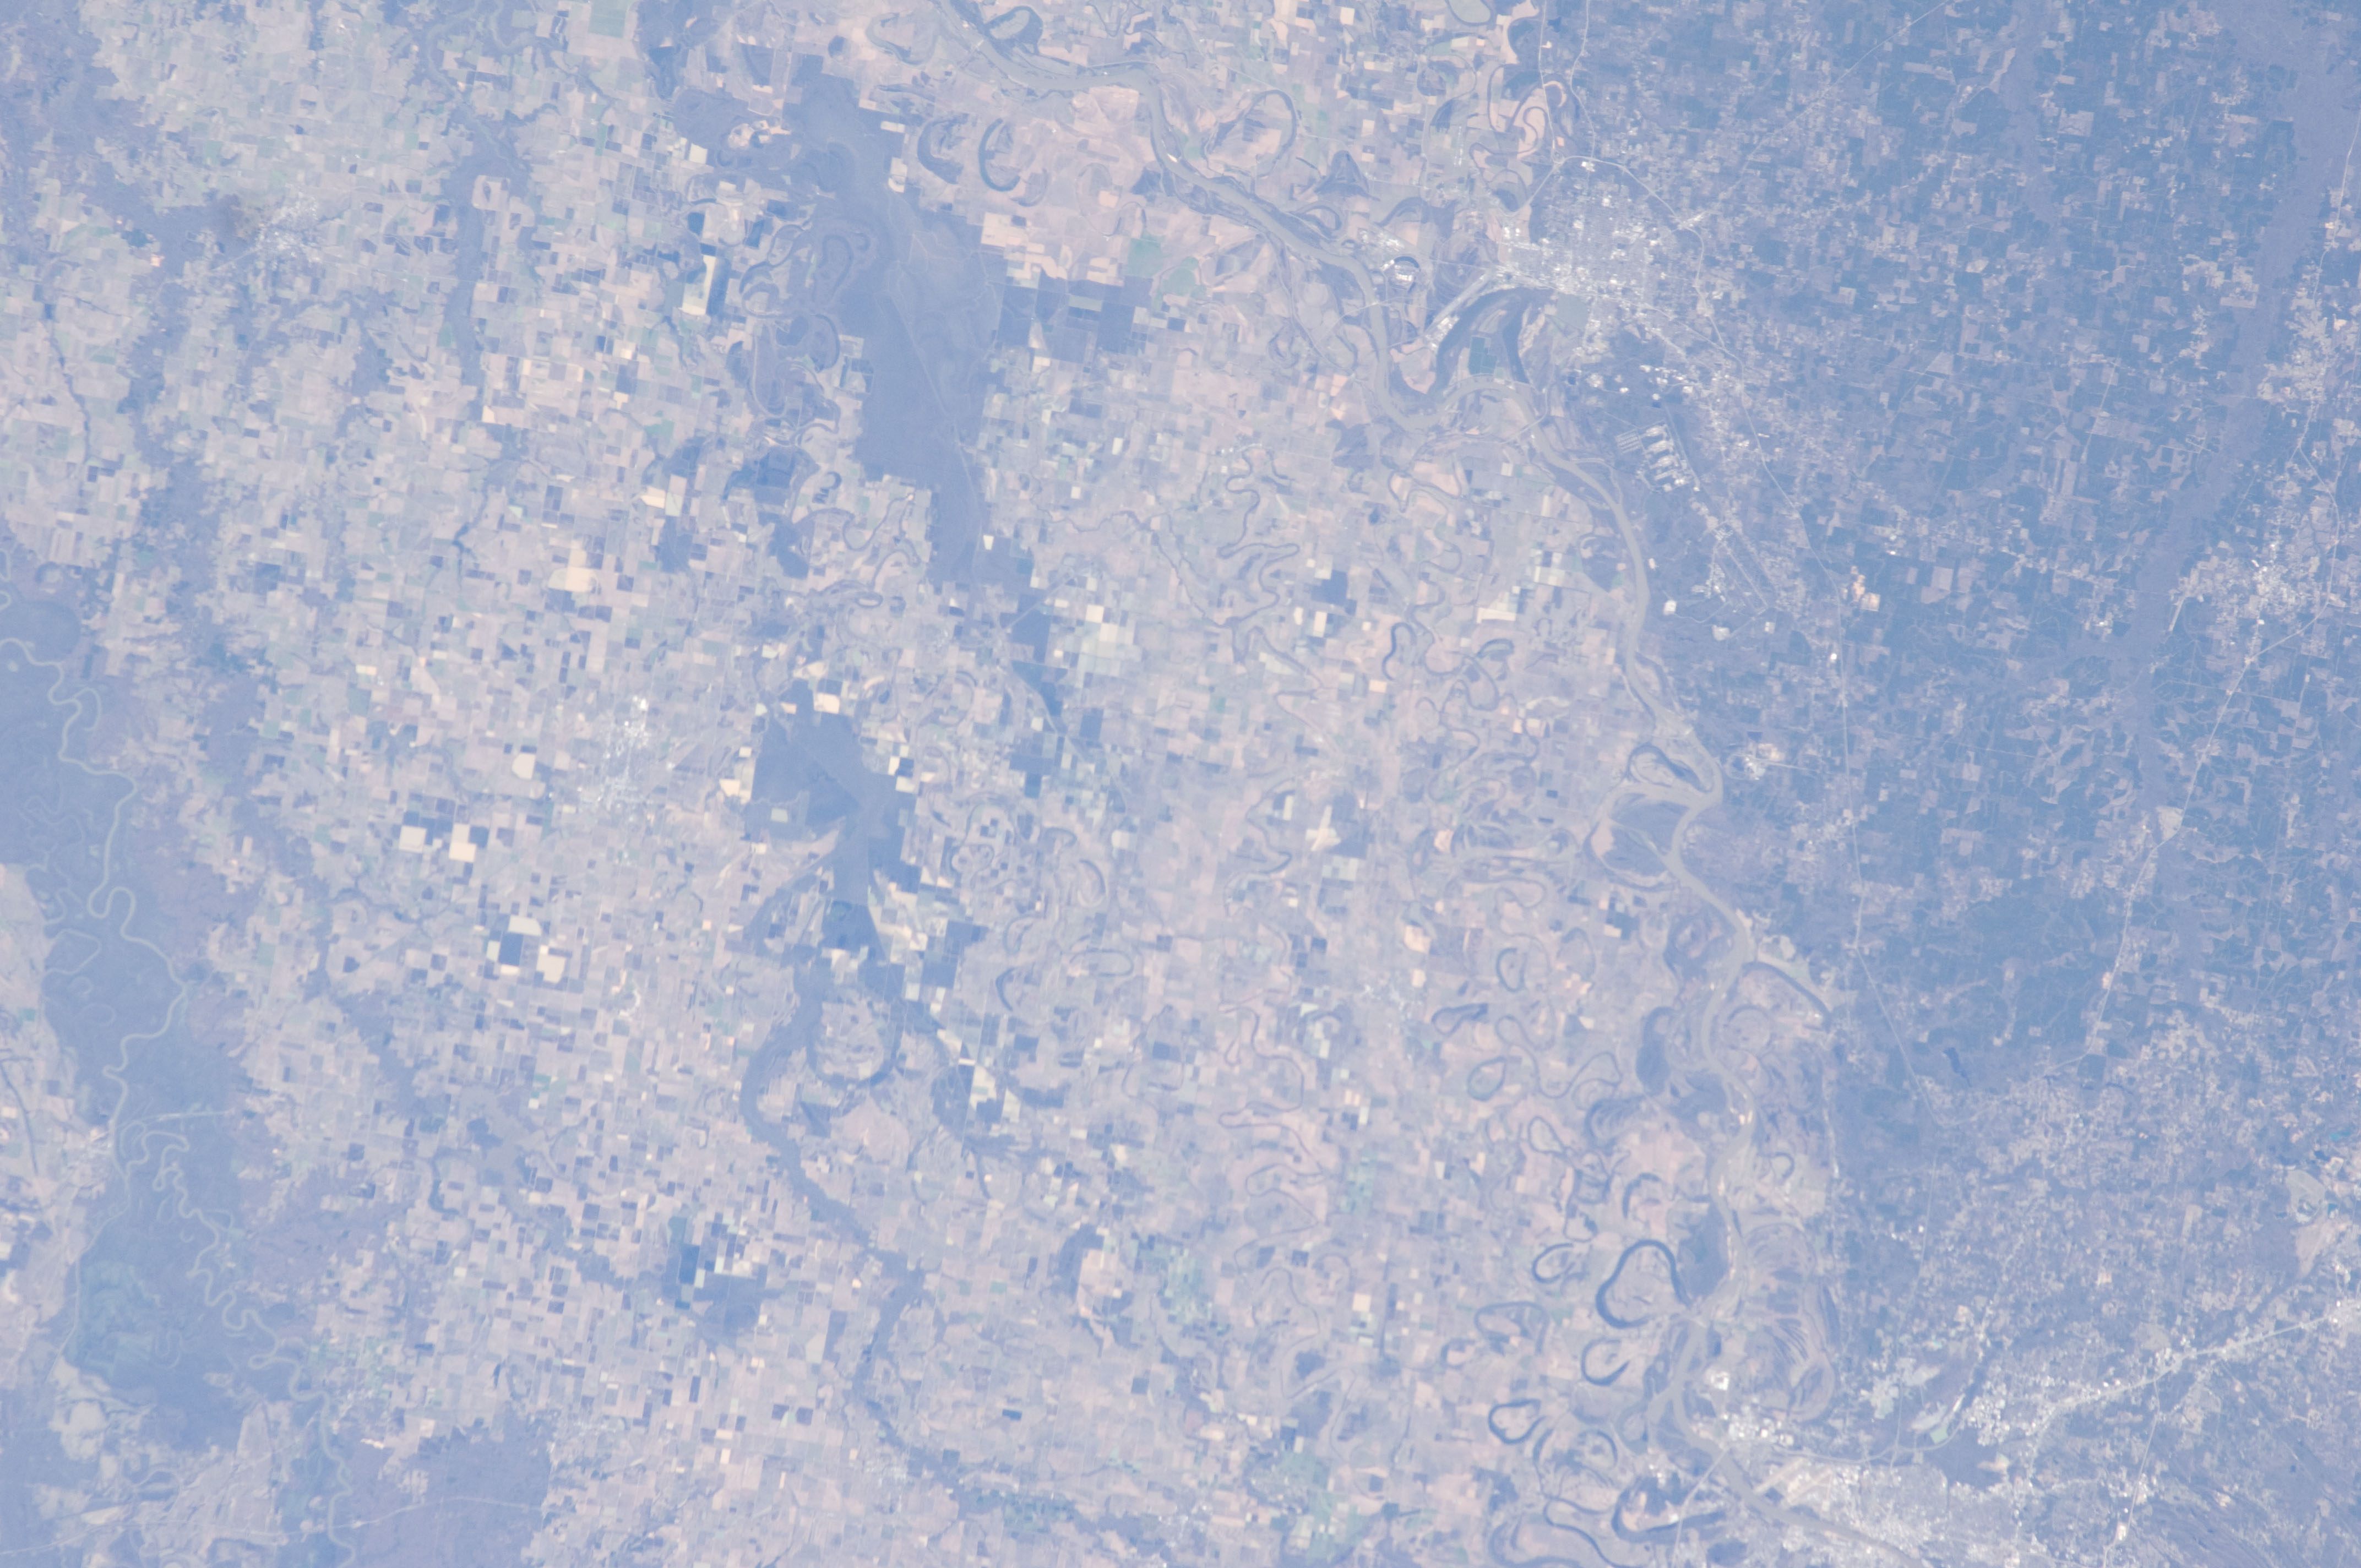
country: USA-ARKANSAS
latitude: 34.5
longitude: -91.8
